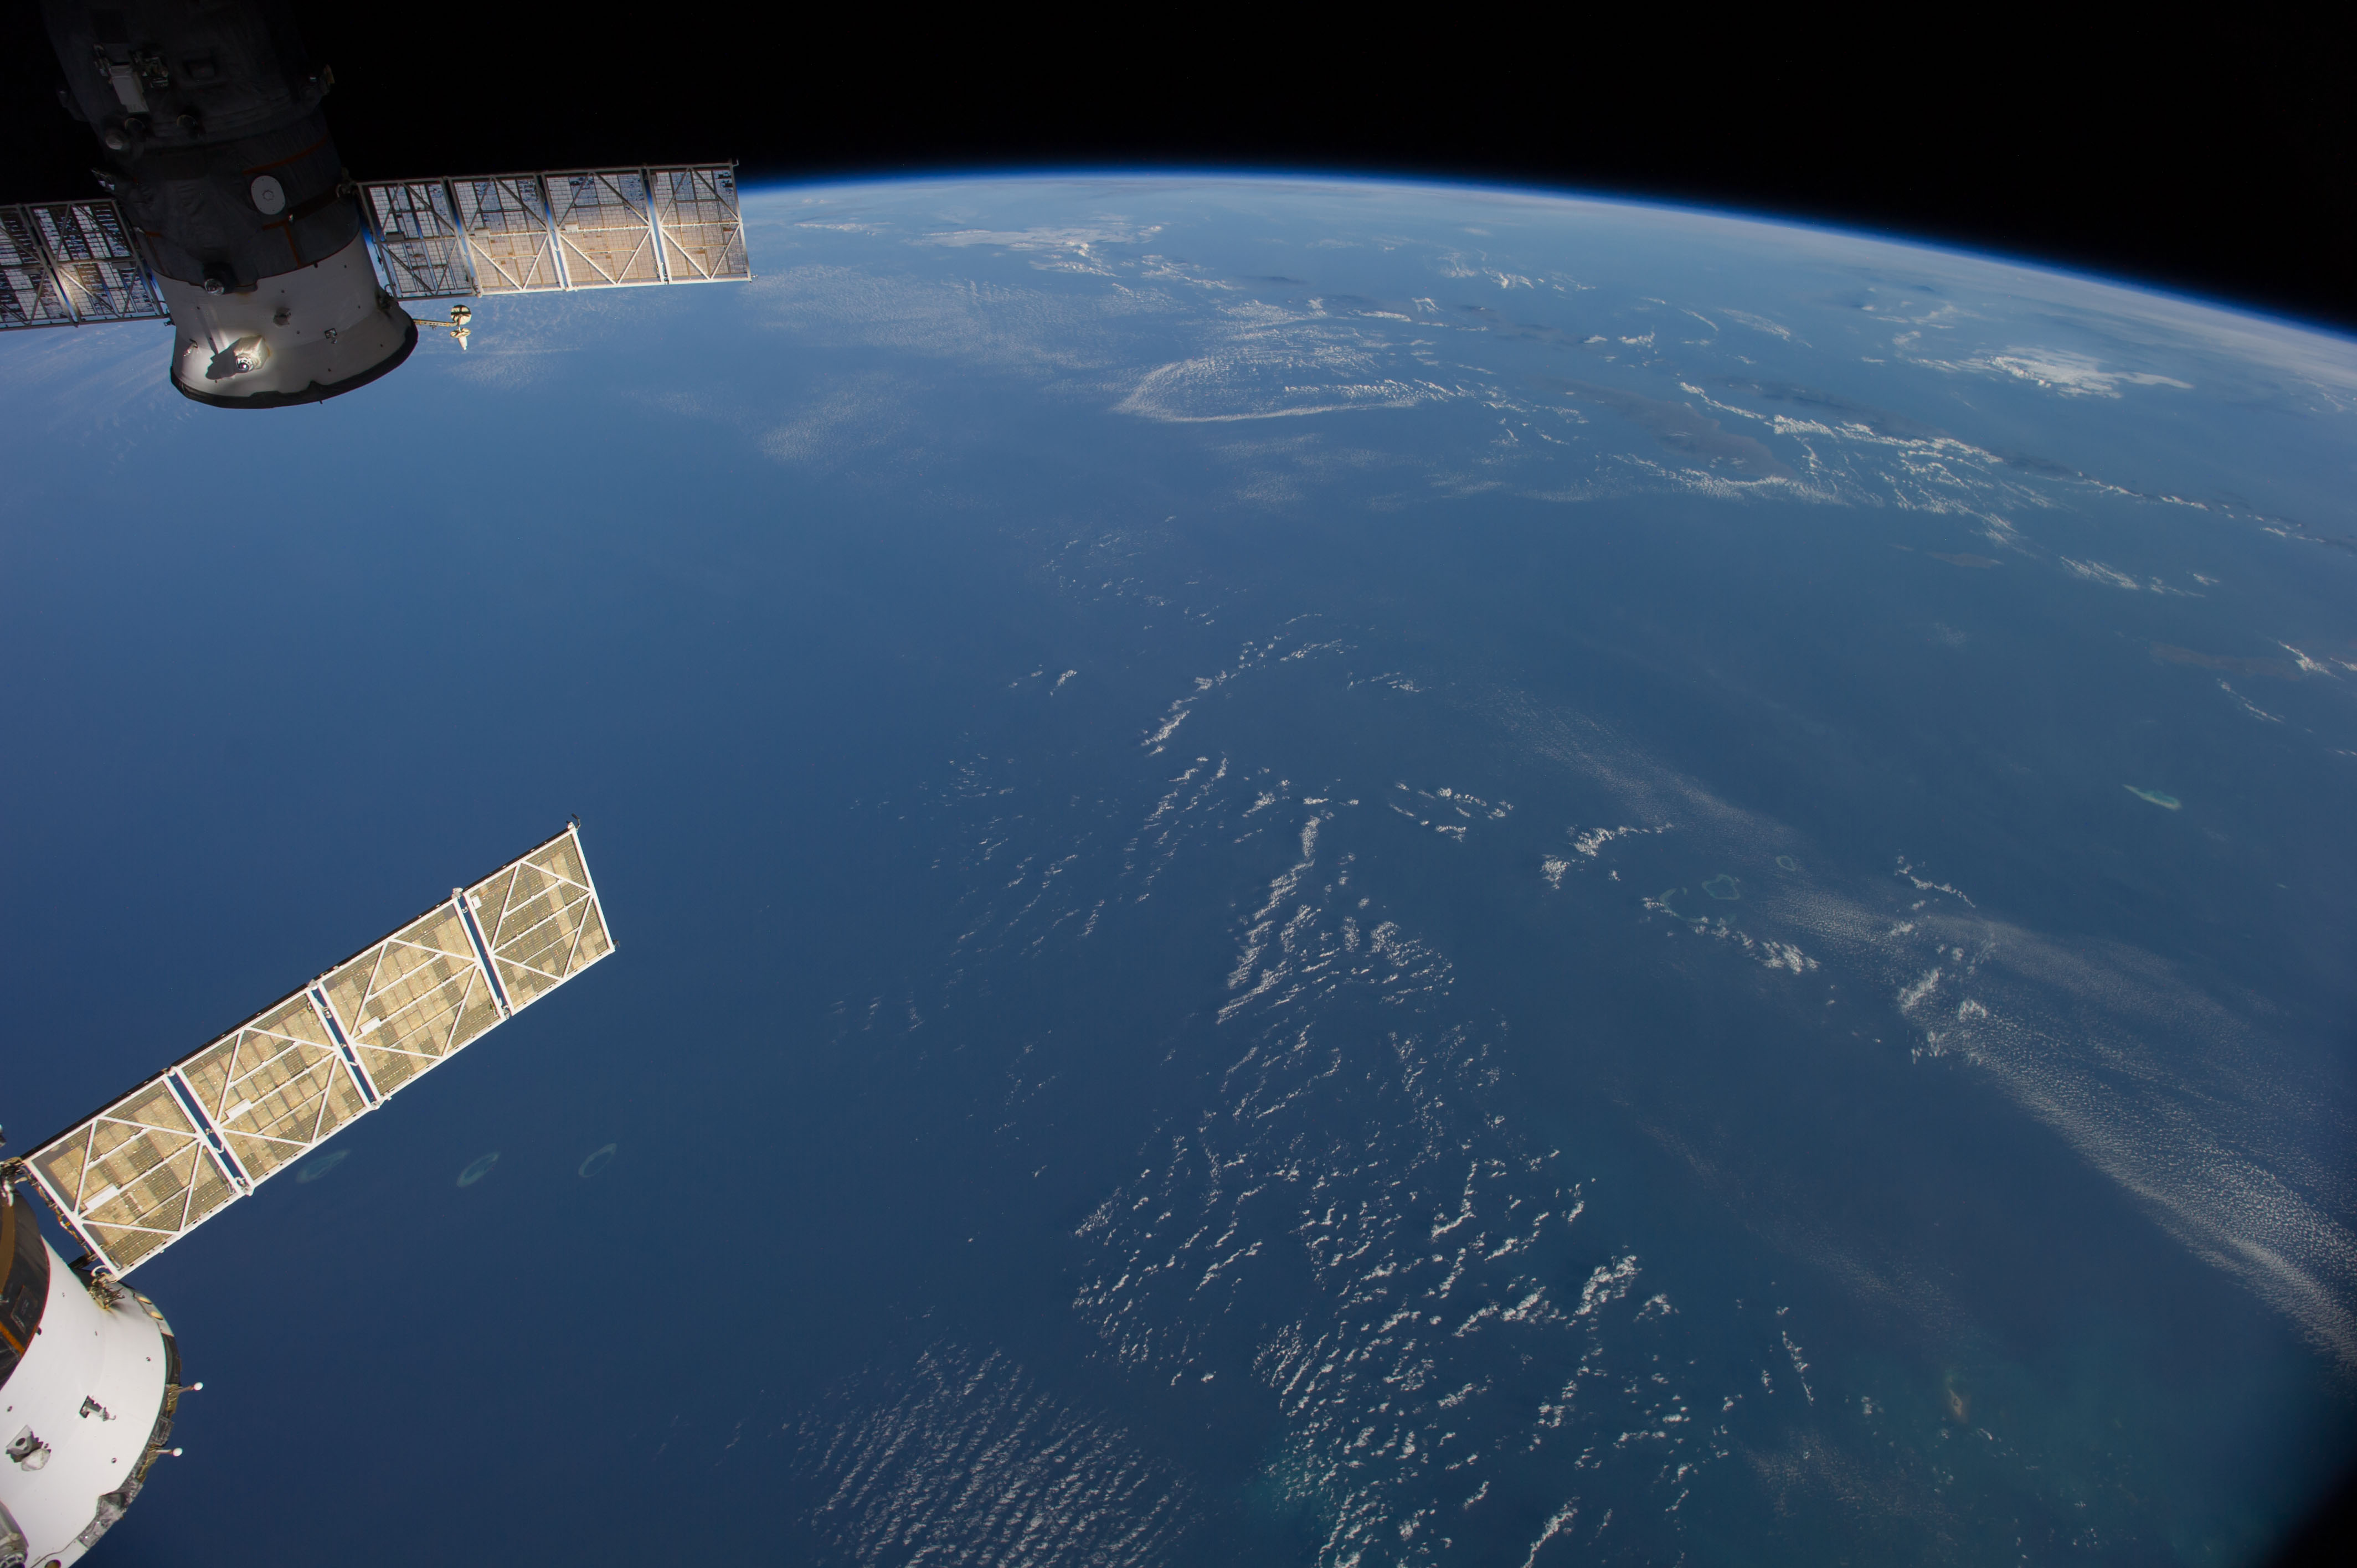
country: AUSTRALIA-WA
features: INDIAN O., JAVA S., BALI S., FLORES S., SAVU S., W. NUSA TENGGARA, E. NUSA TENGGARA, ATMOSPHERIC LIMB
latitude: -14.0
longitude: 119.0
